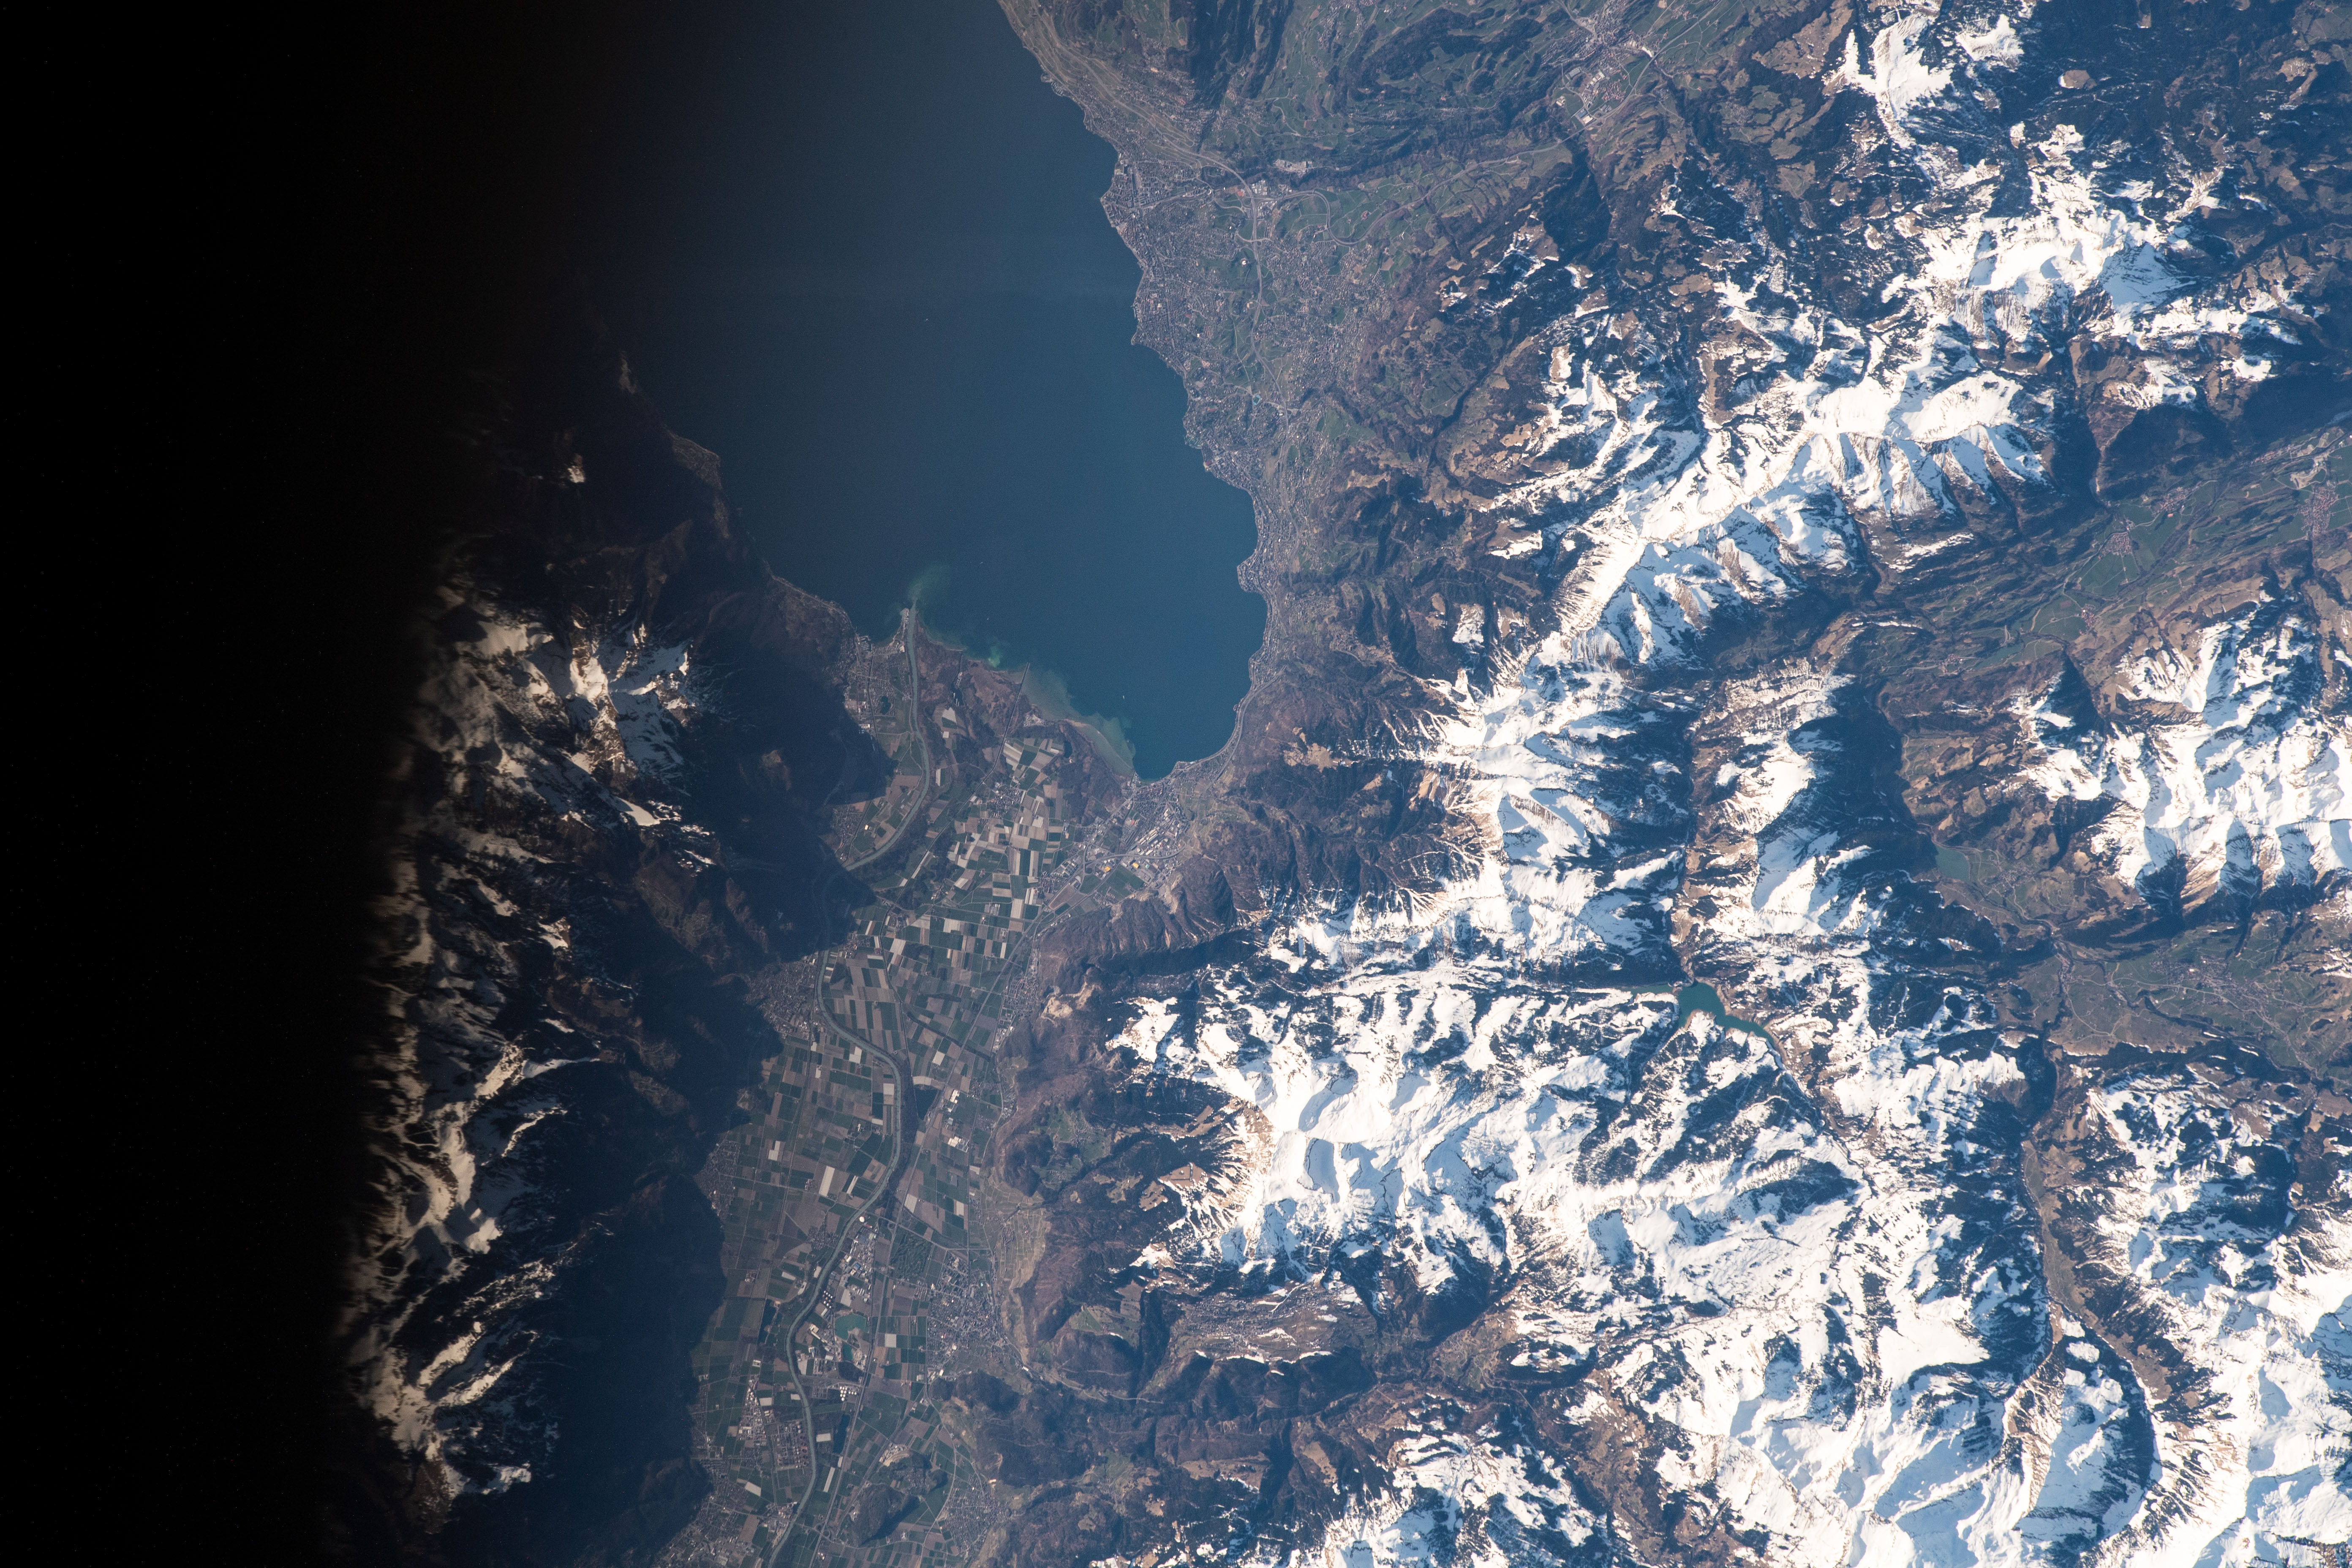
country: SWITZERLAND
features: DENT DE LYS PEAK, GUMMFLUH PEAK, TORU D'AI PEAK, LA PARA PEAK
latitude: 46.4
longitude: 7.0
